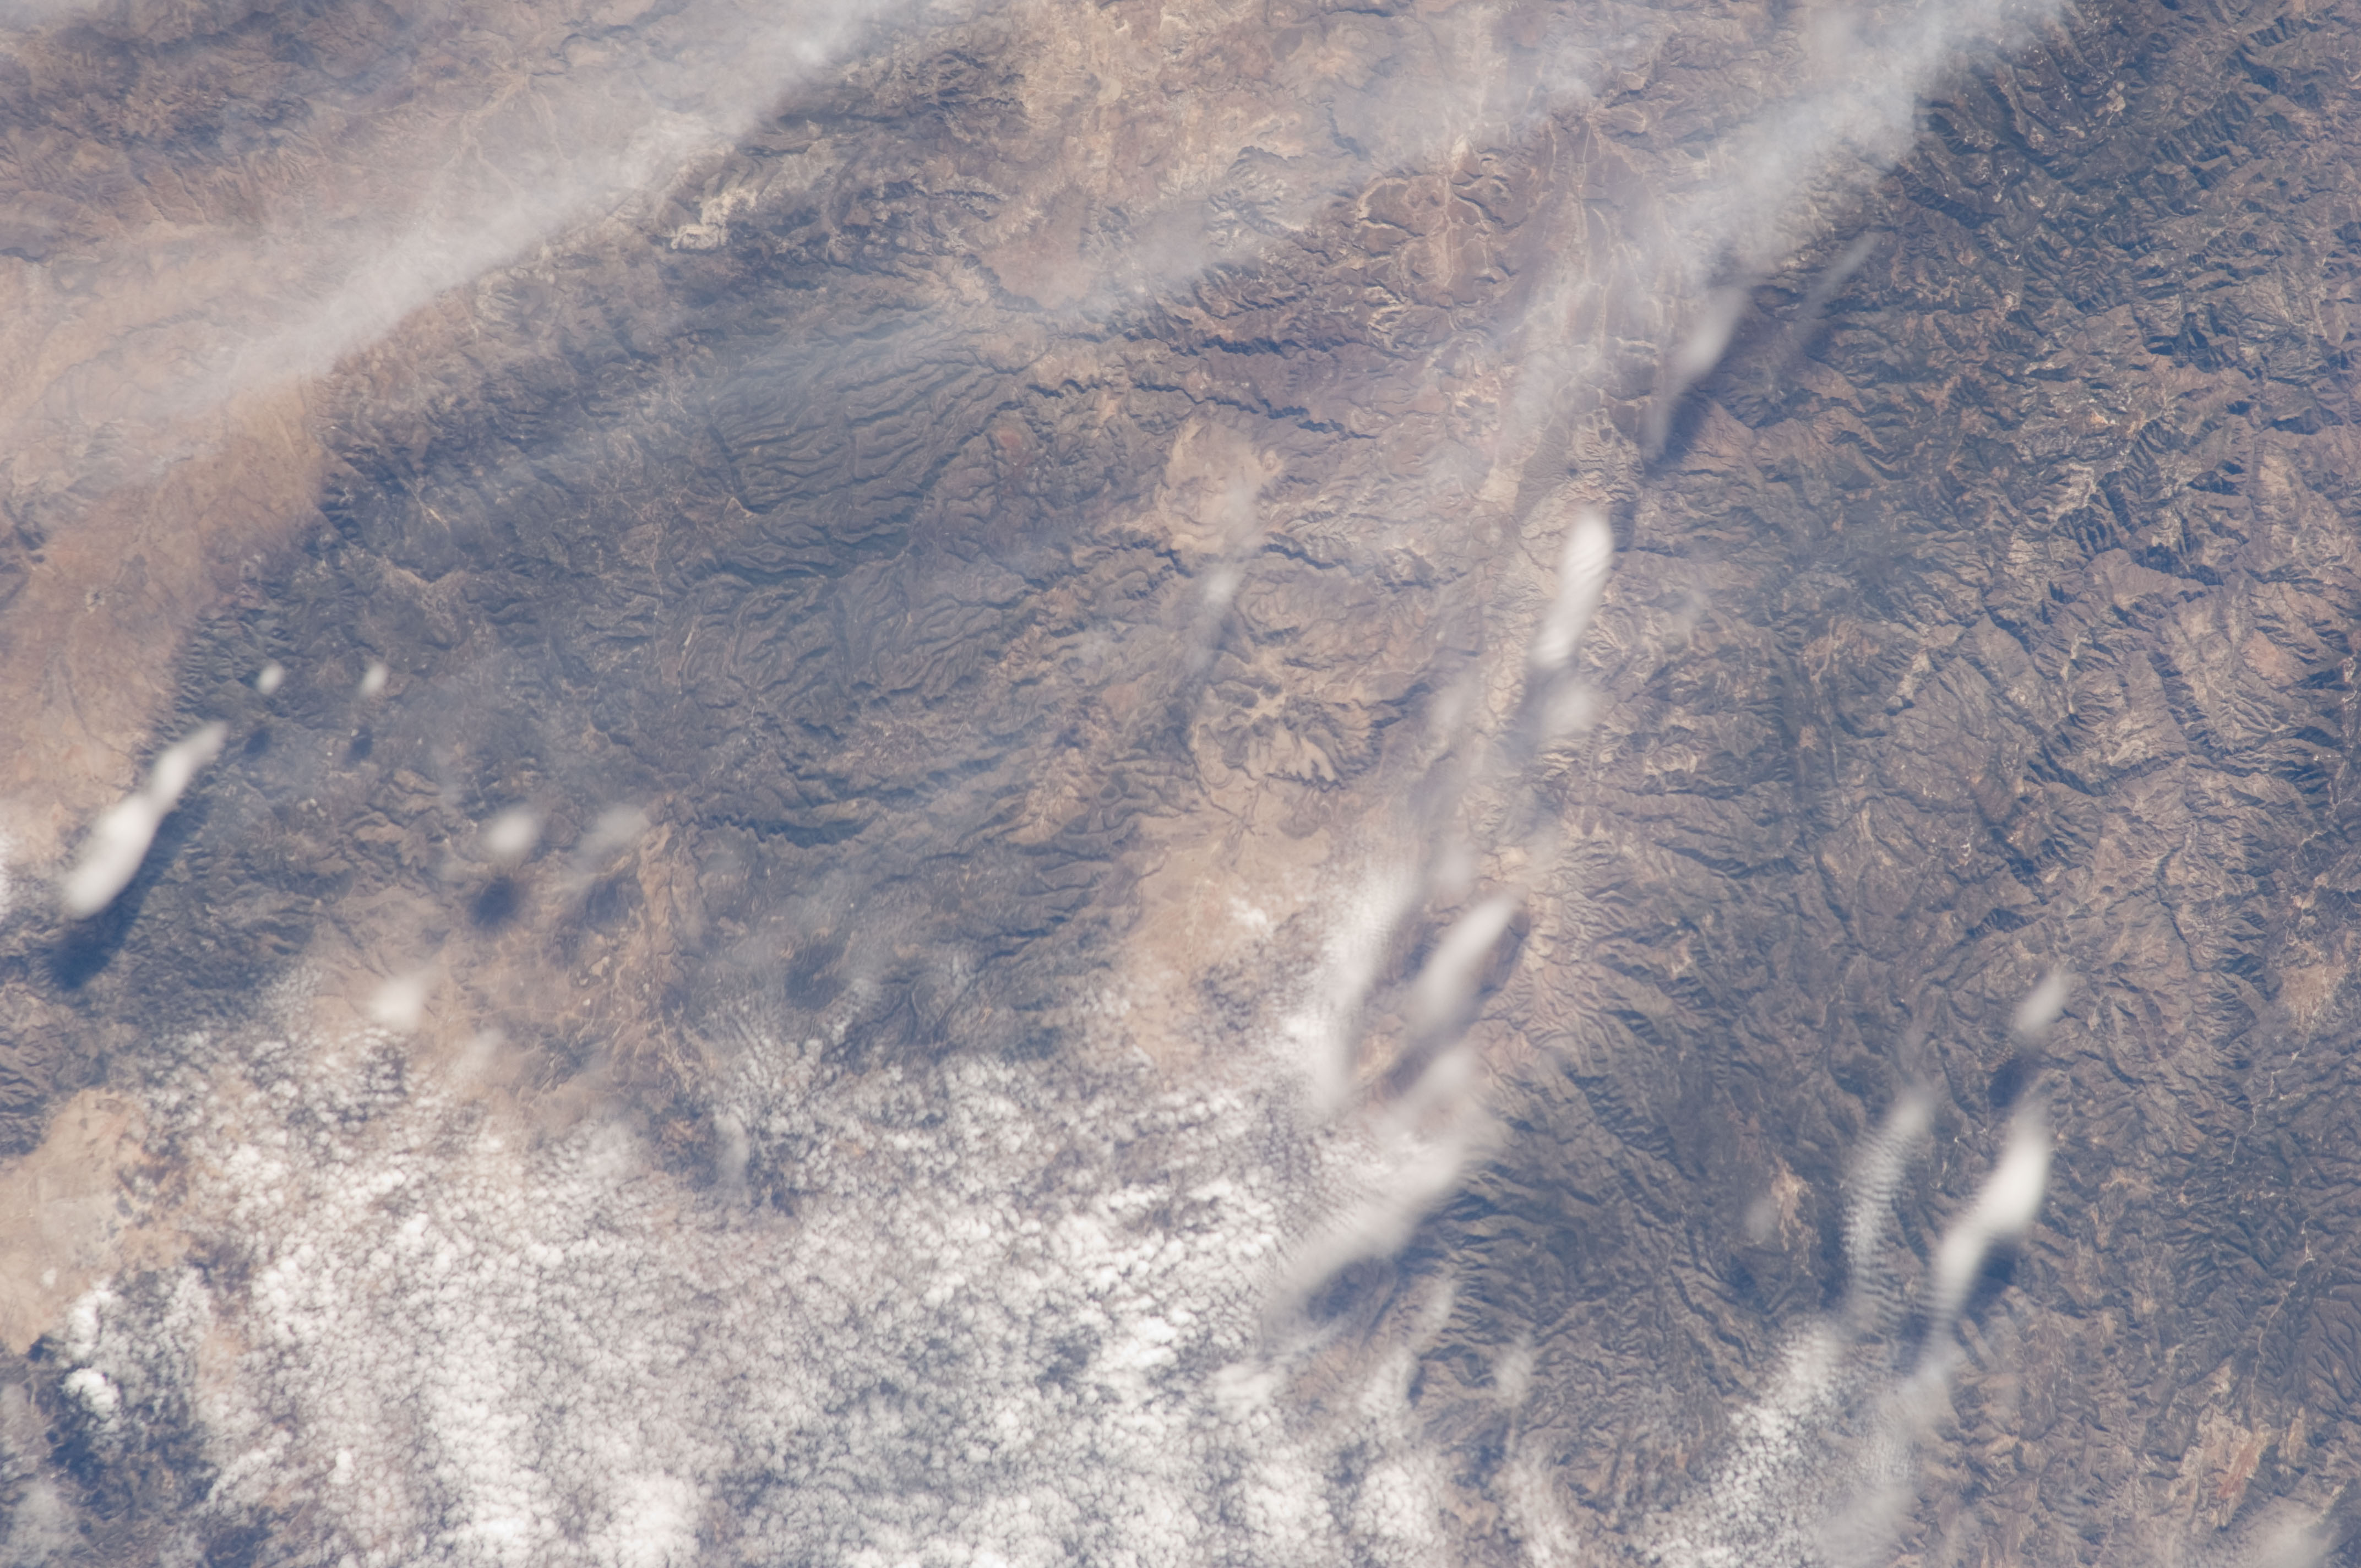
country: MEXICO
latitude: 22.8
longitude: -104.1
